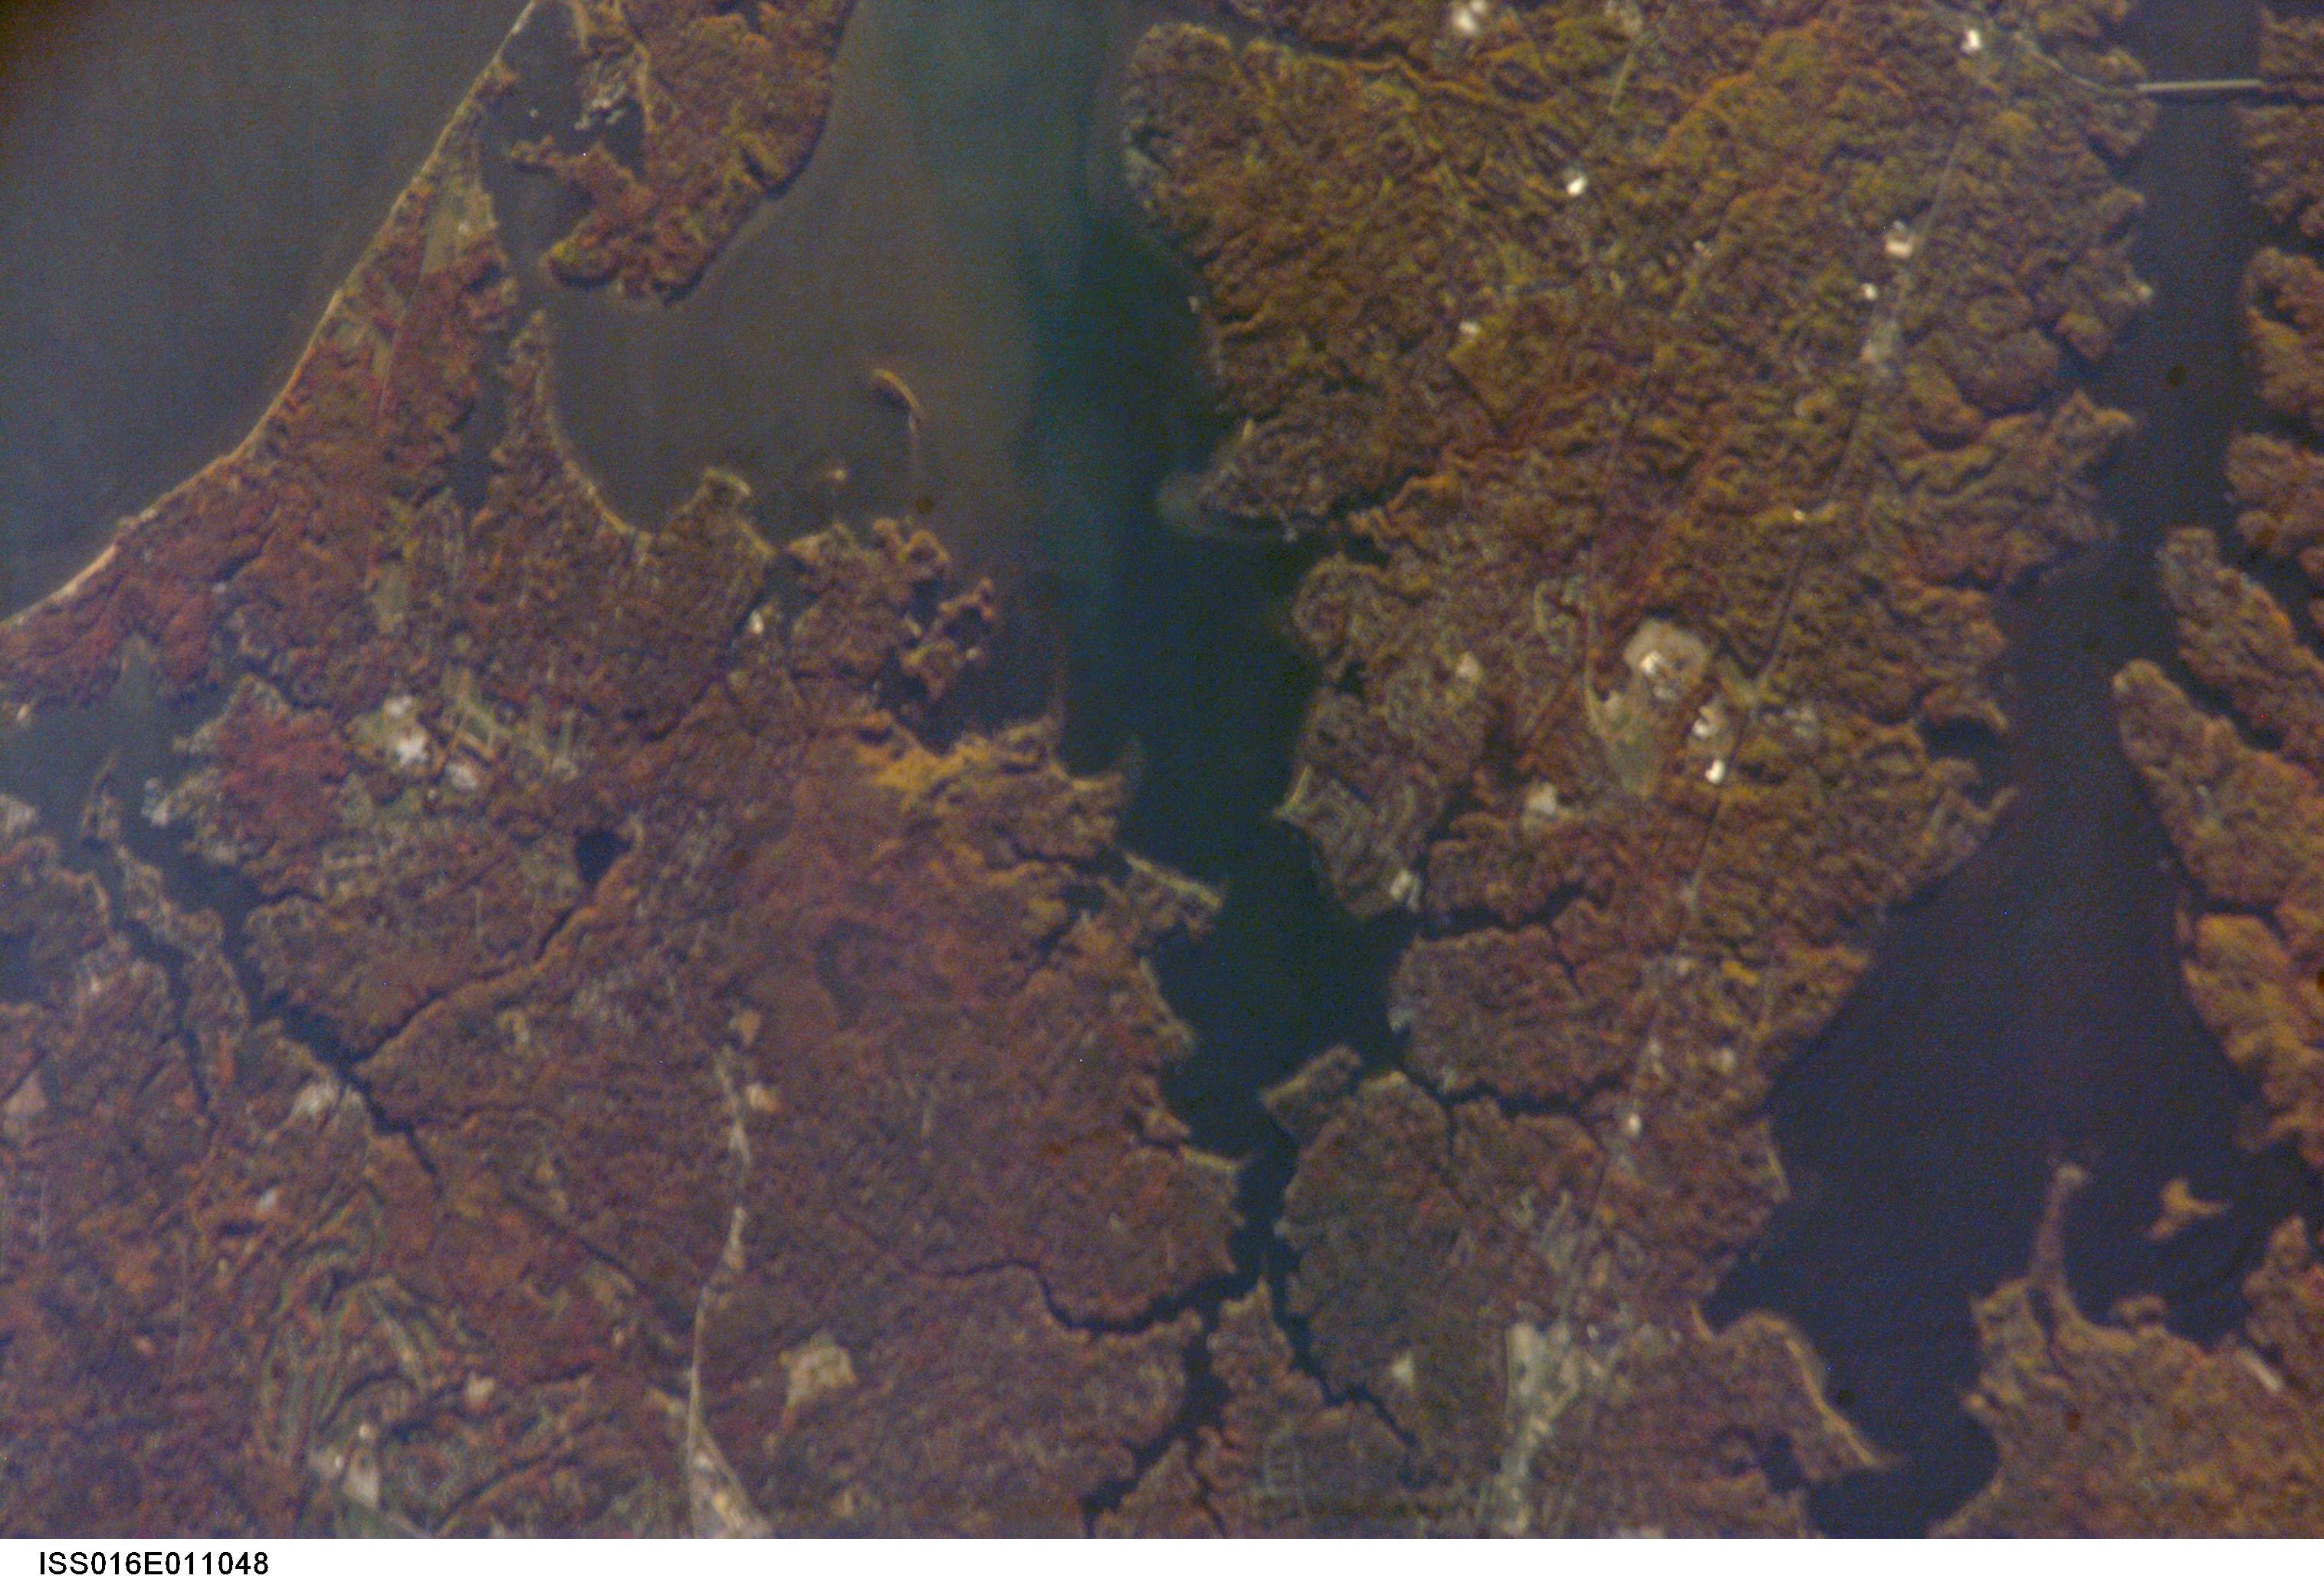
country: USA-MARYLAND
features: SEVERN, MAGOTHY R., RESIDENTIAL
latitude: 39.1
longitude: -76.5
